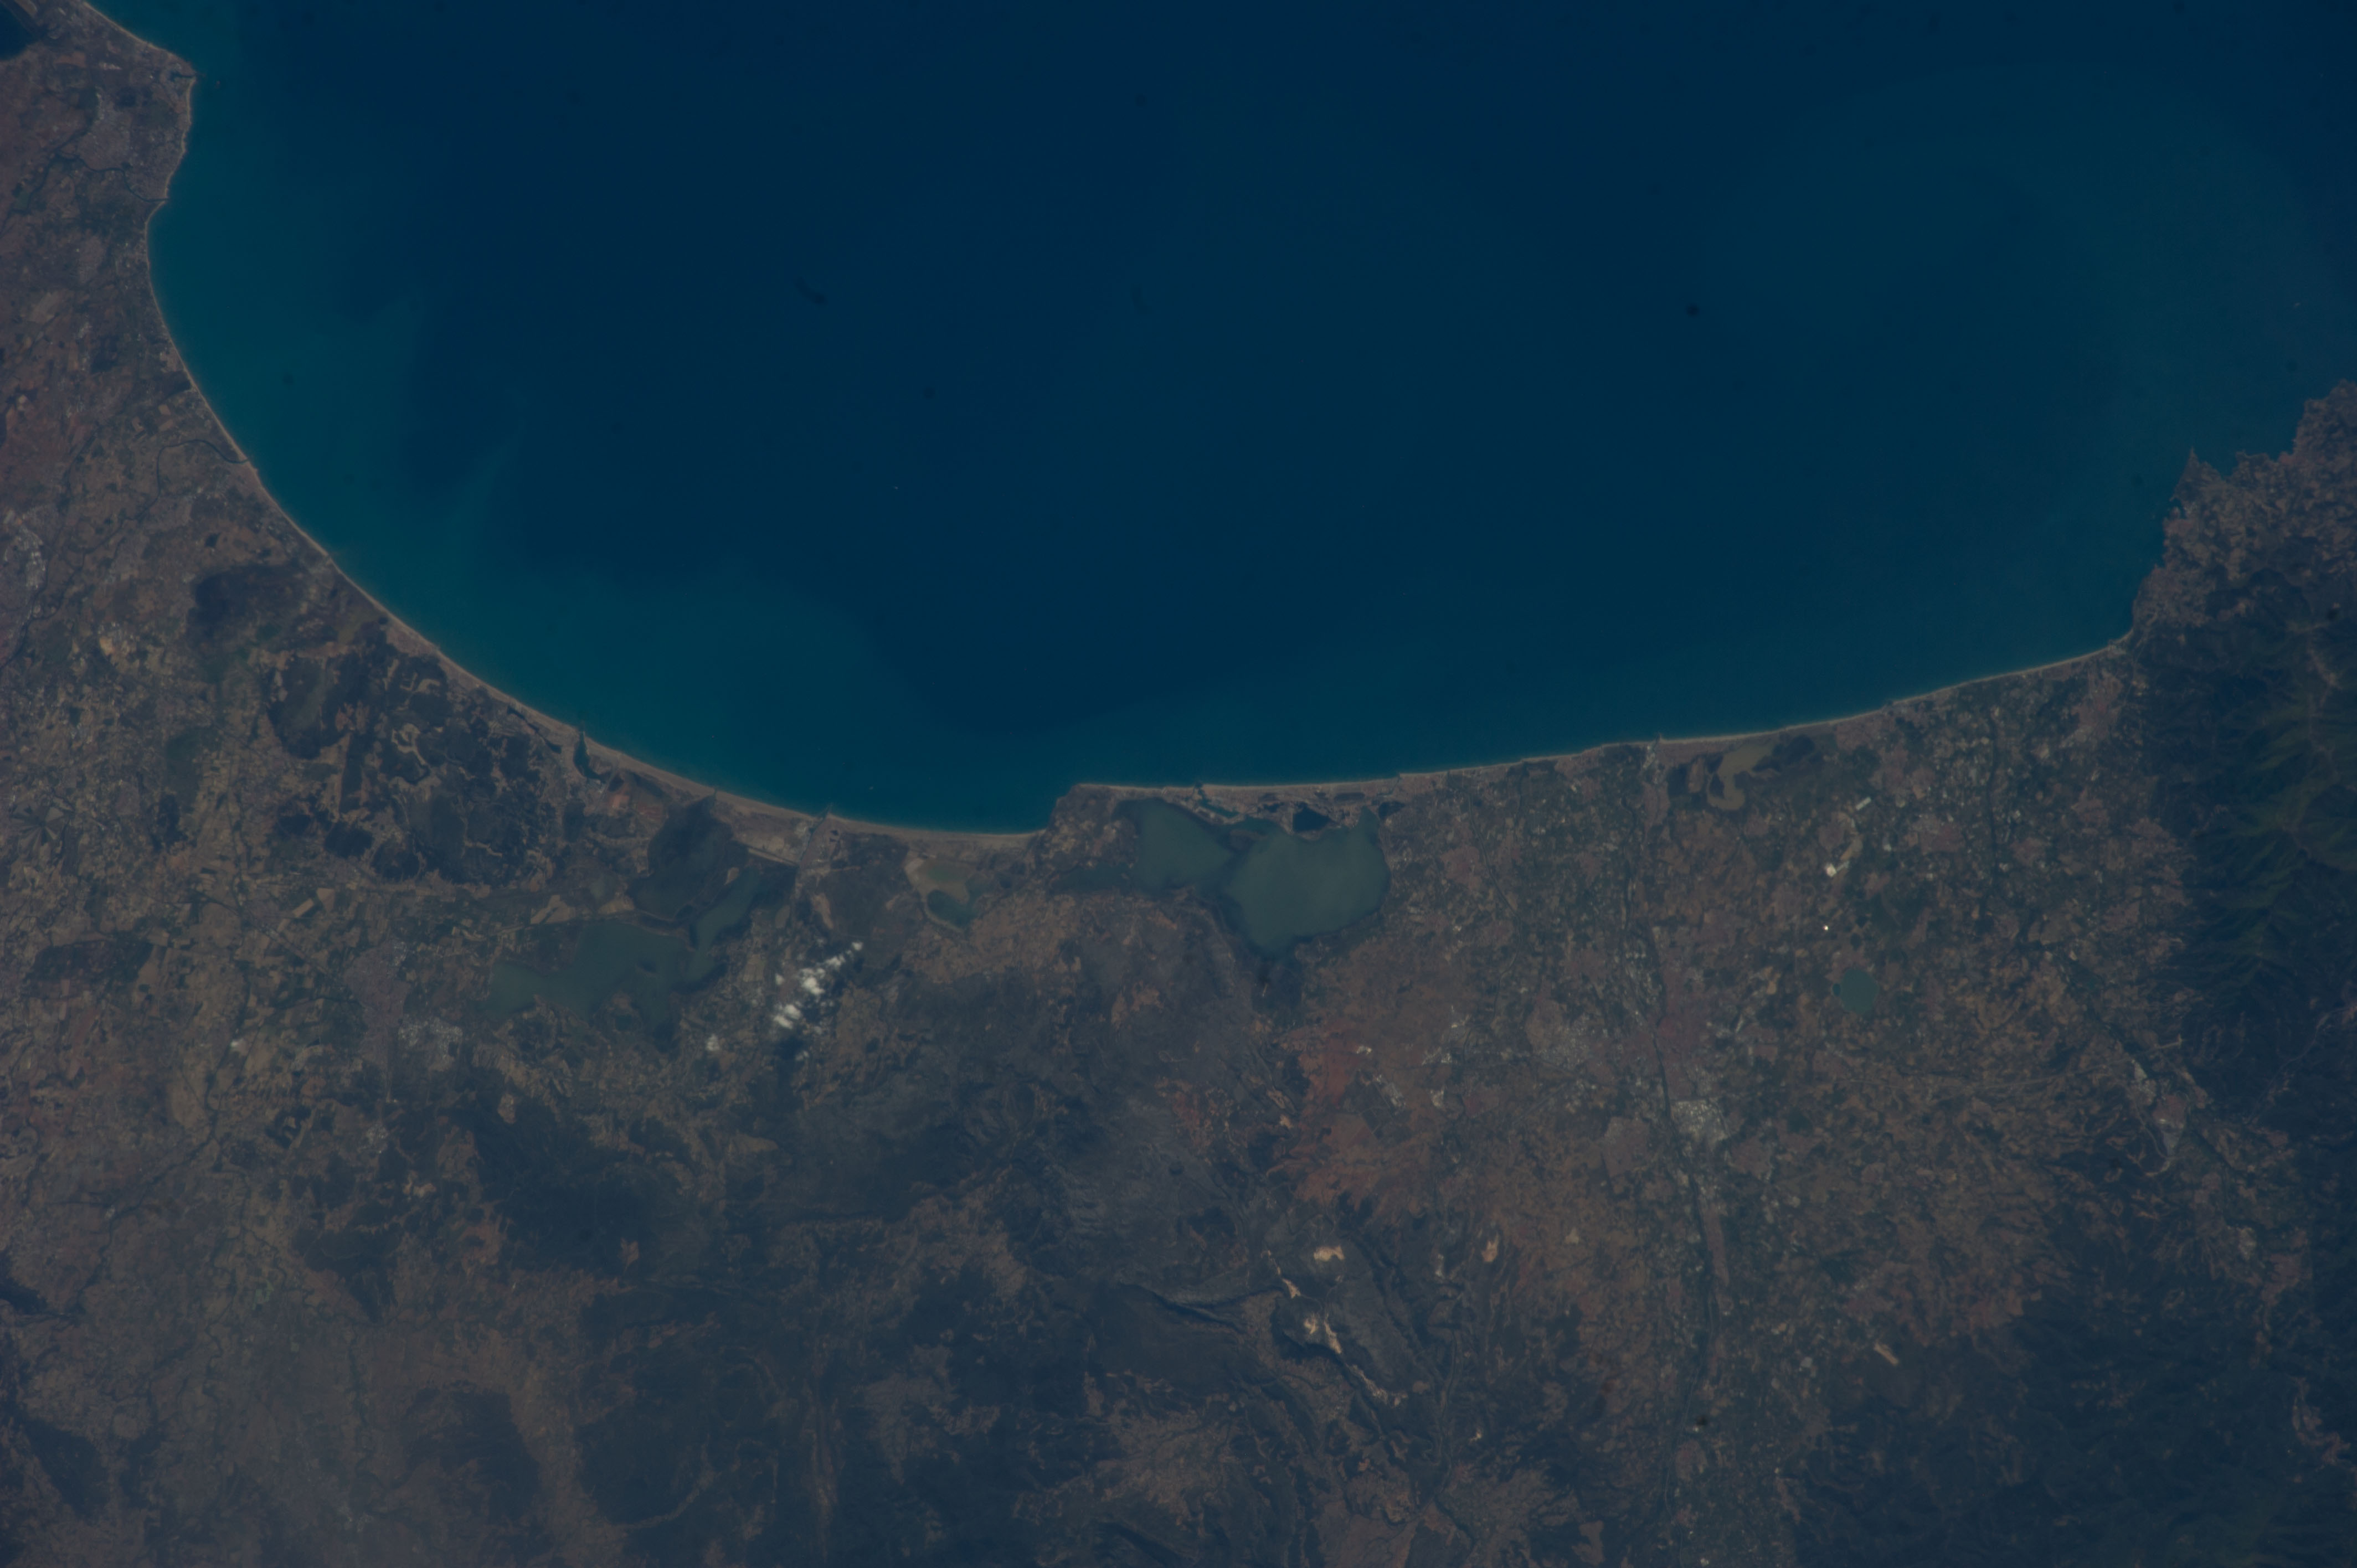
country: FRANCE
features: PERPIGNAN, NARBONNAISE EN MEDITERRANEE NATURAL REGIONAL PARK, MOUNTAINS, FARMLANDS, MEDITERRANEAN SEA
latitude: 42.9
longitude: 3.0
